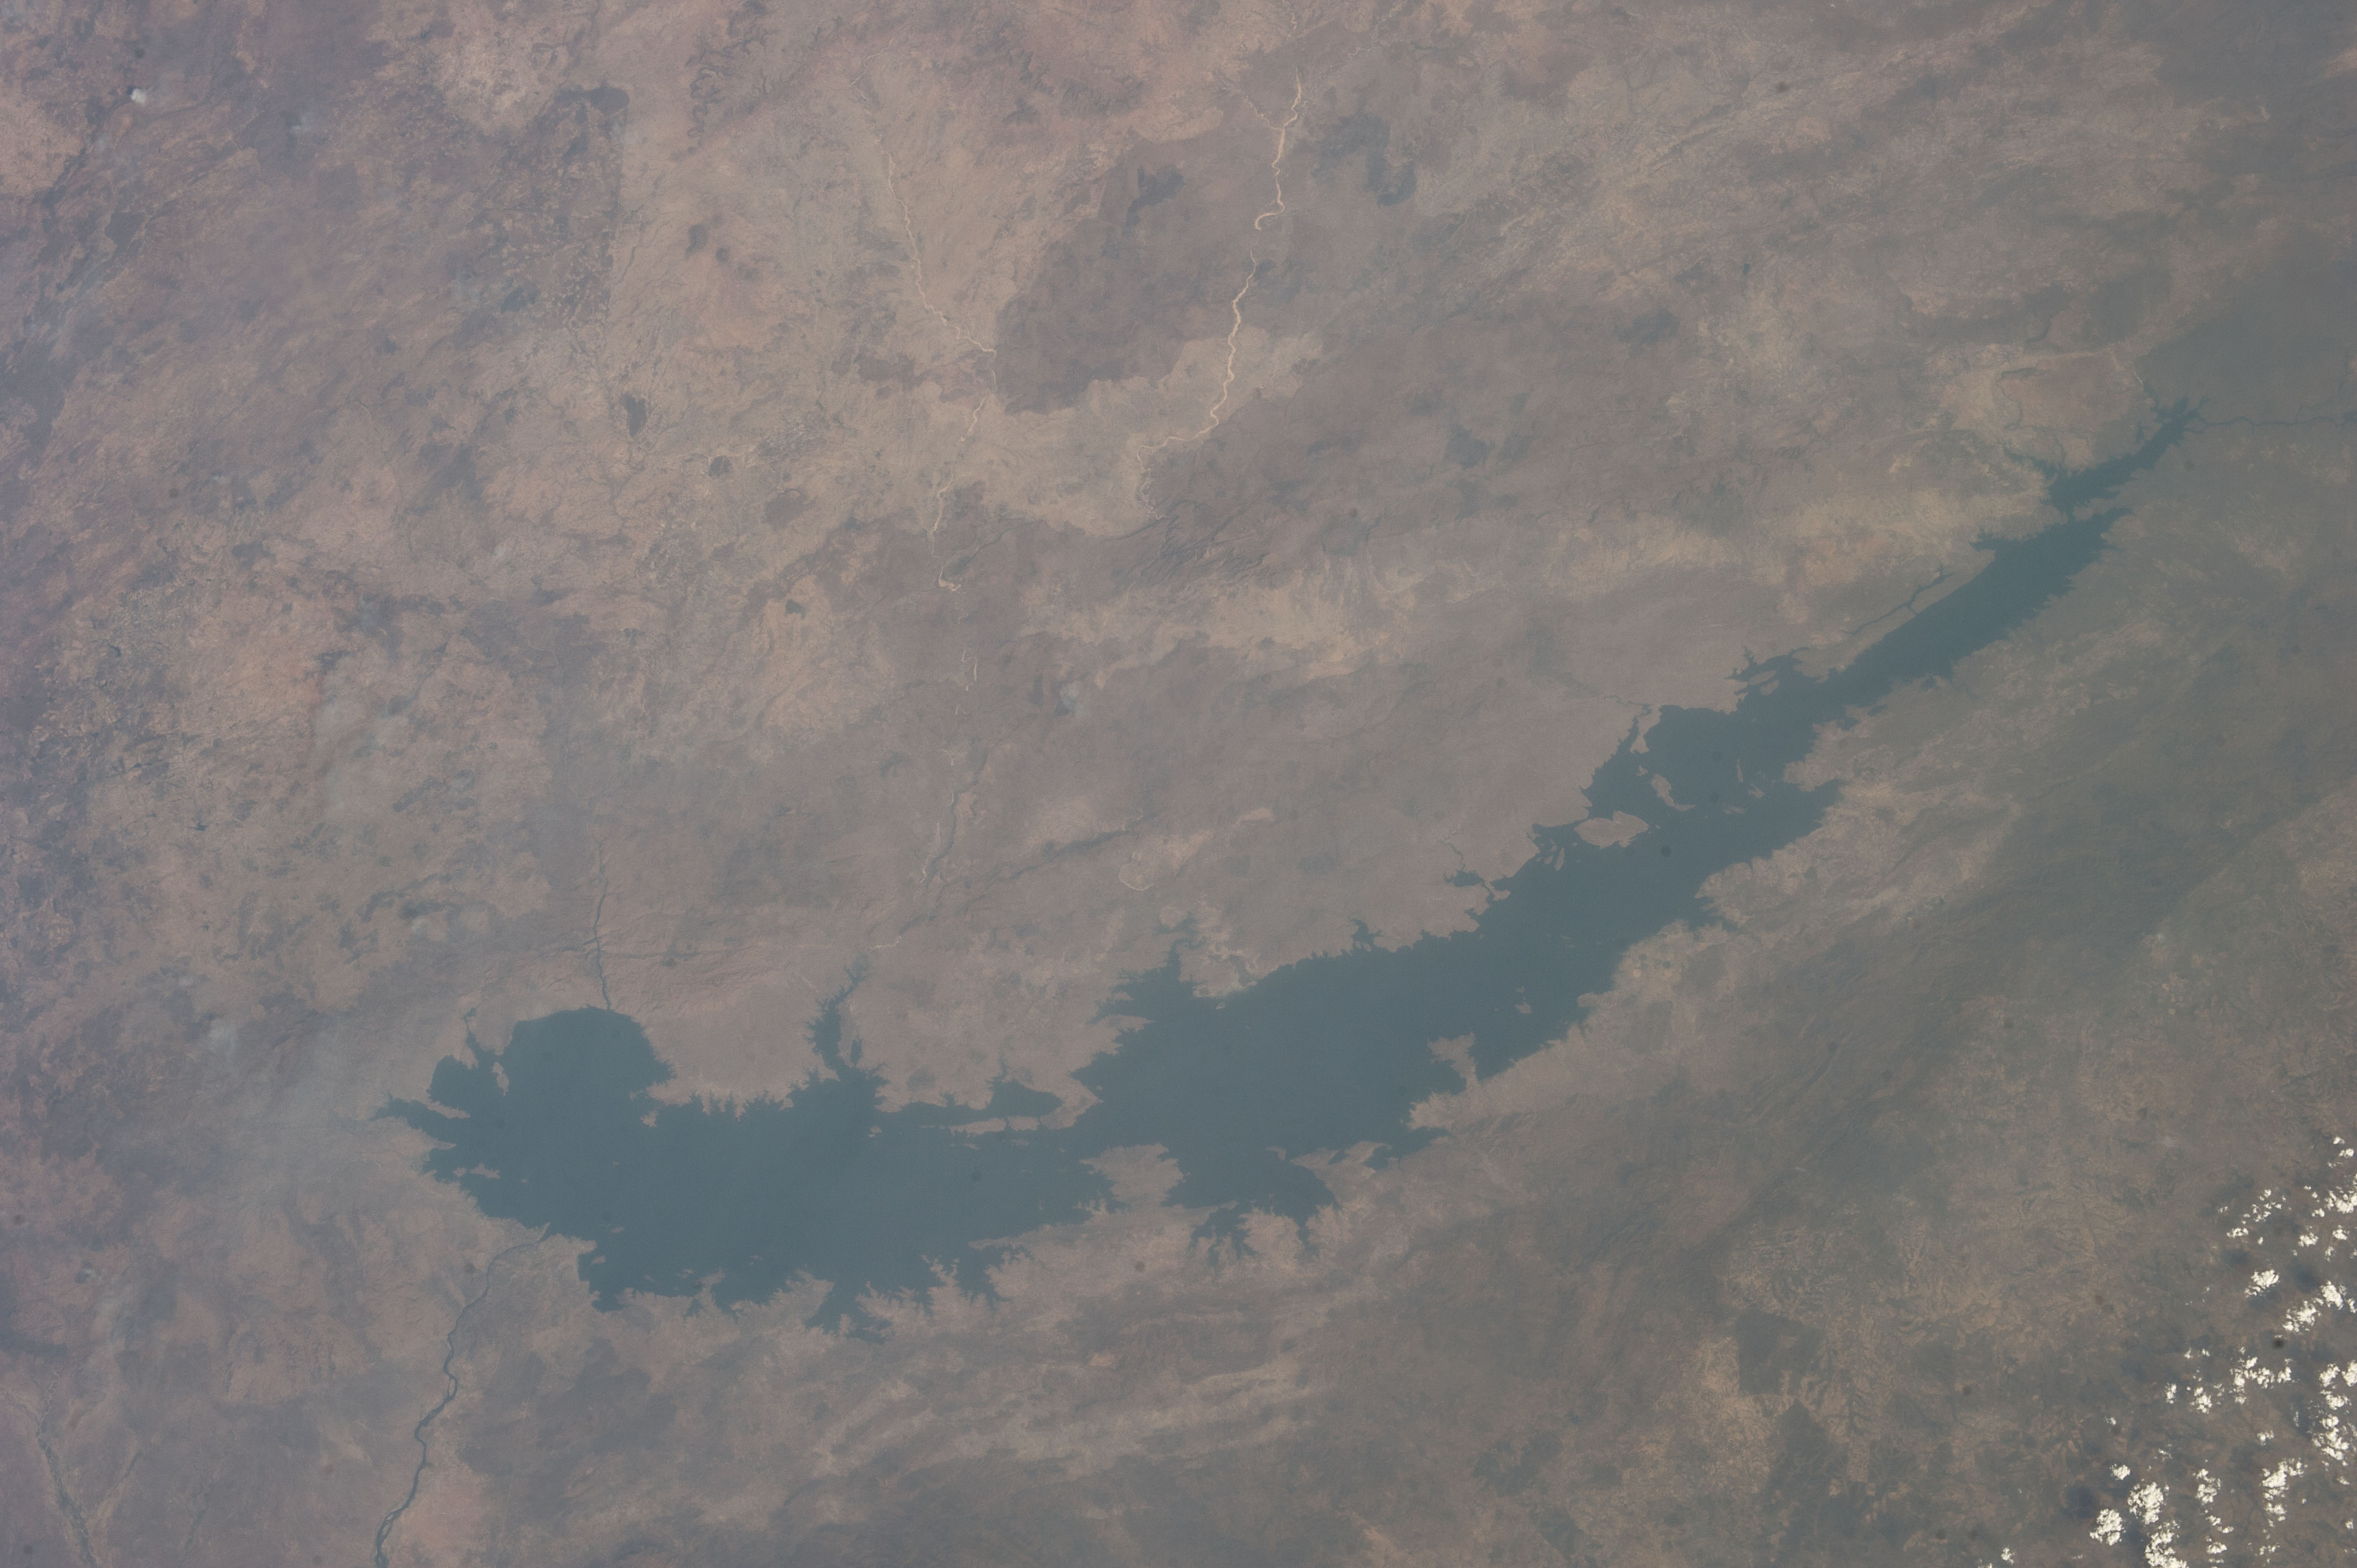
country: ZIMBABWE
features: L. KARIBA
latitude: -17.0
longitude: 28.5
